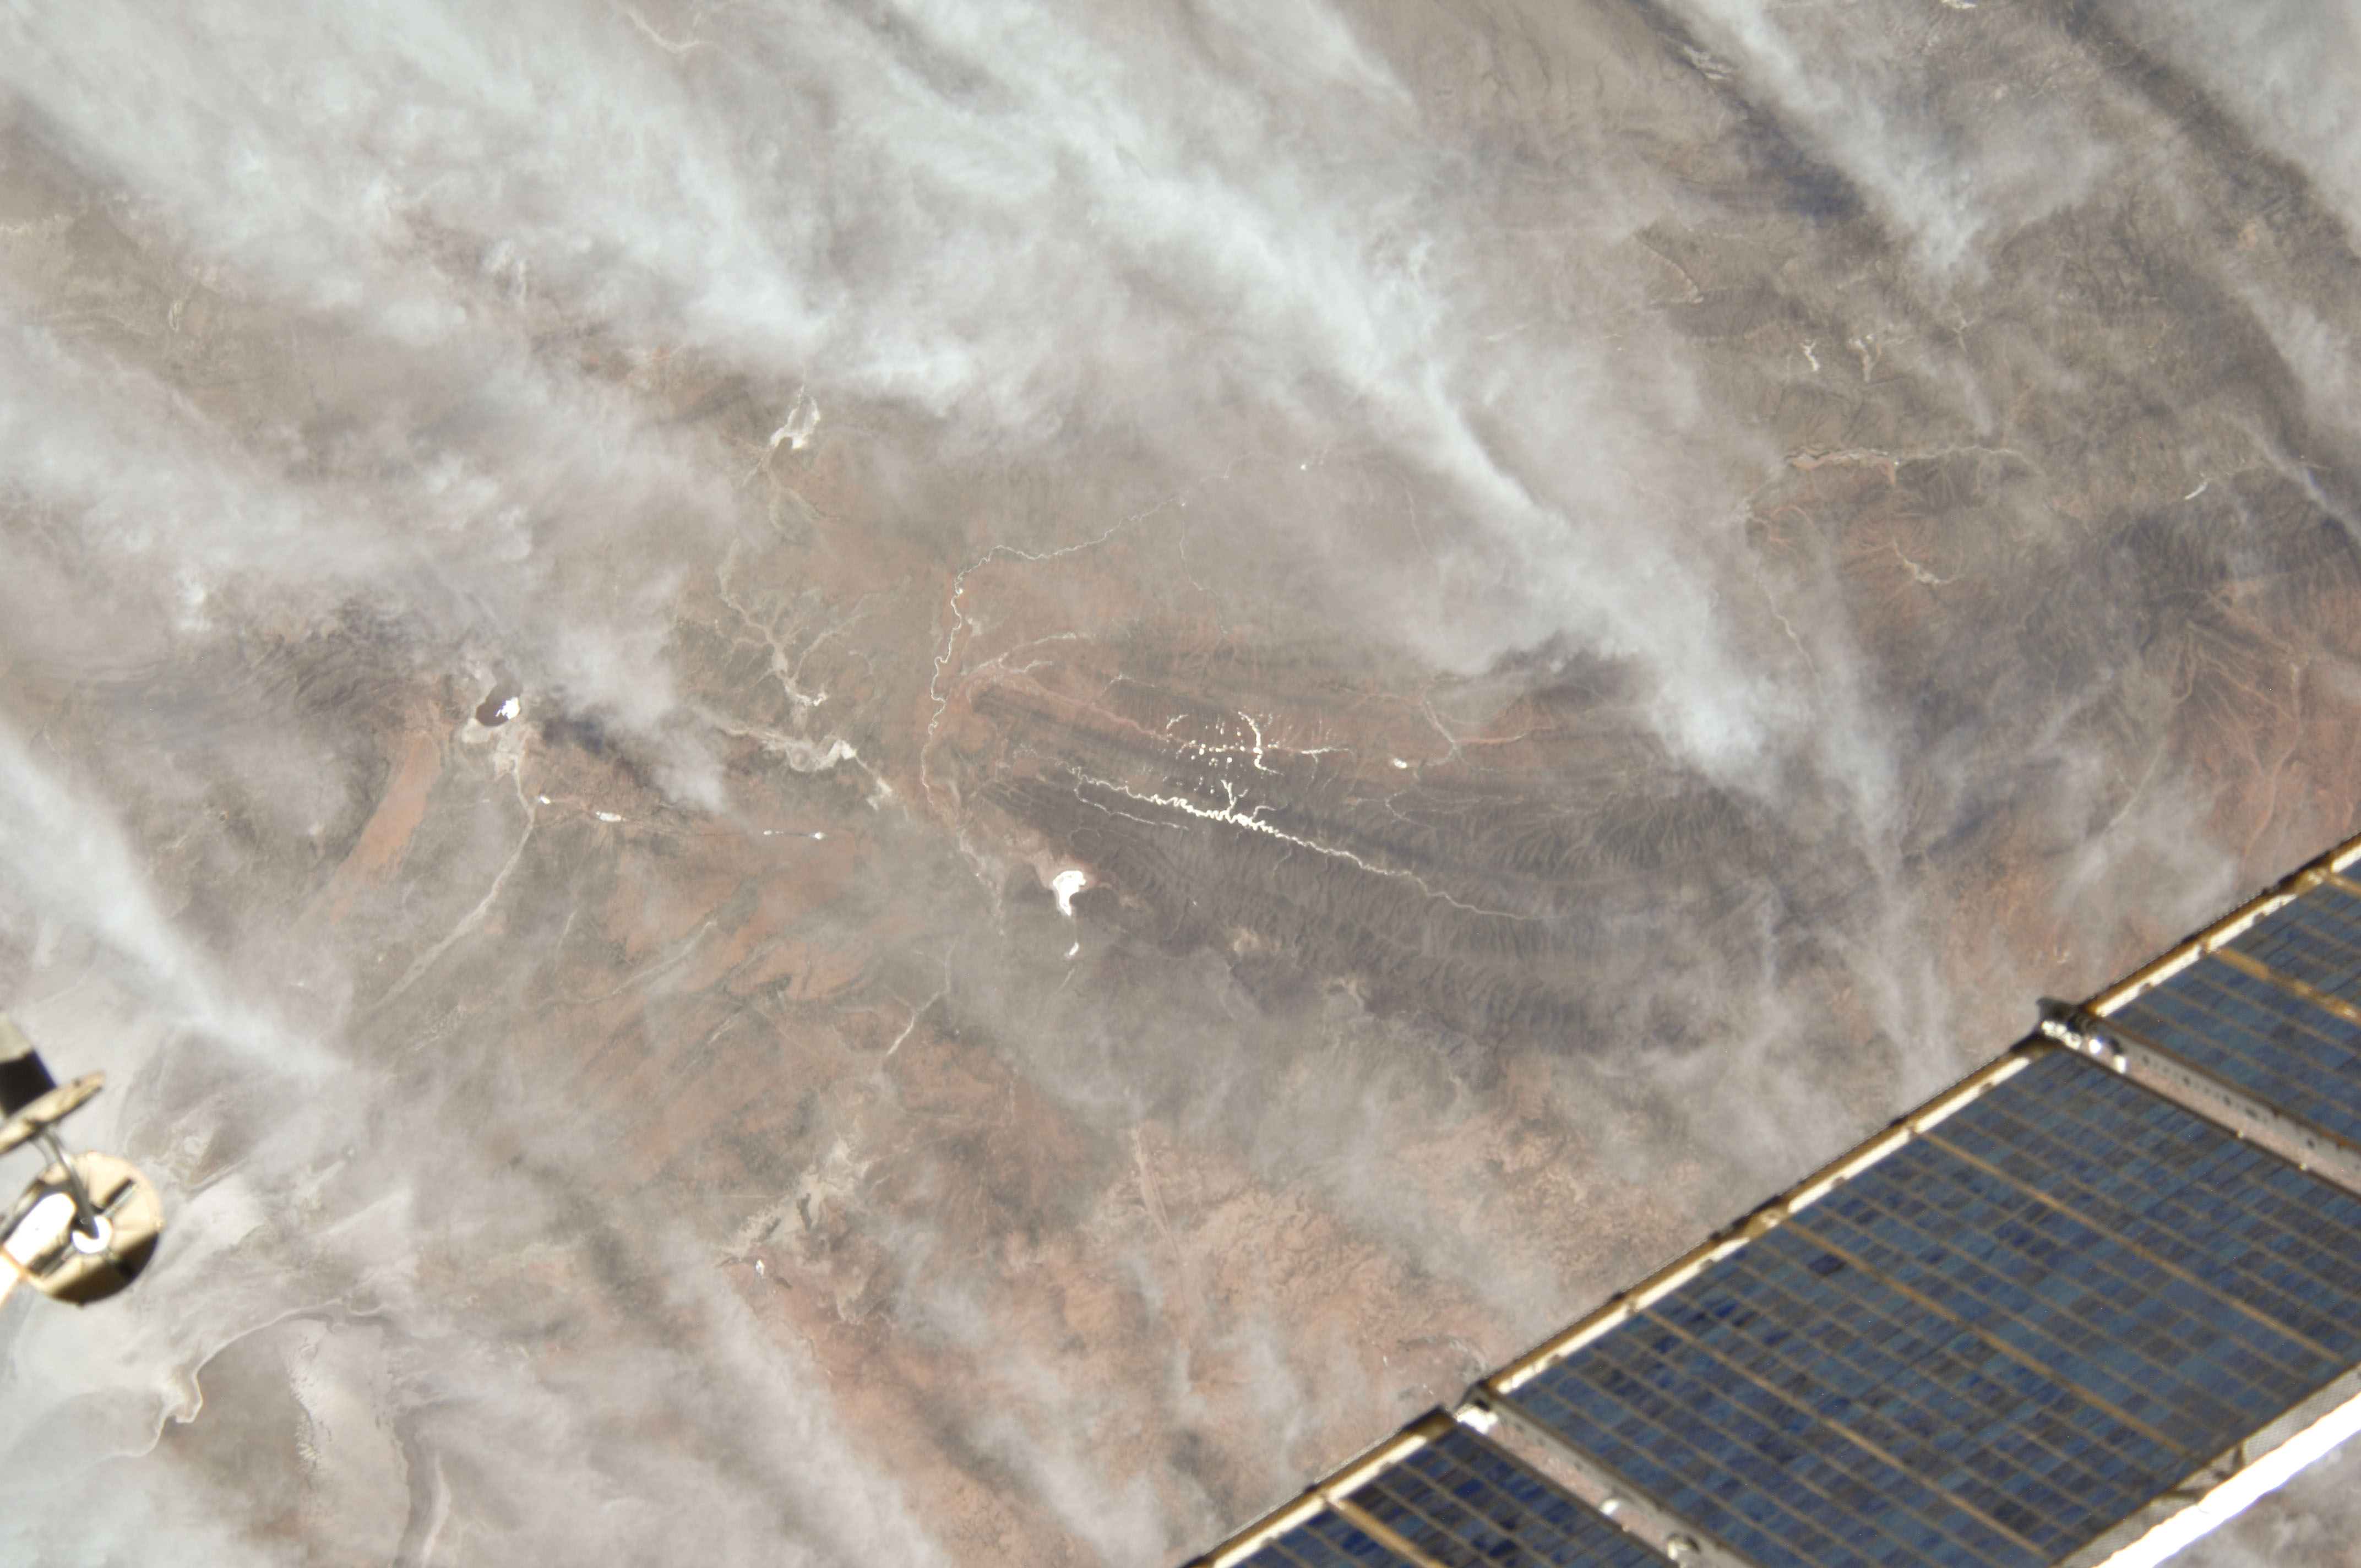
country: BOLIVIA
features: LINEAR RIDGES, L. POOPO
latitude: -18.5
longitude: -67.5
